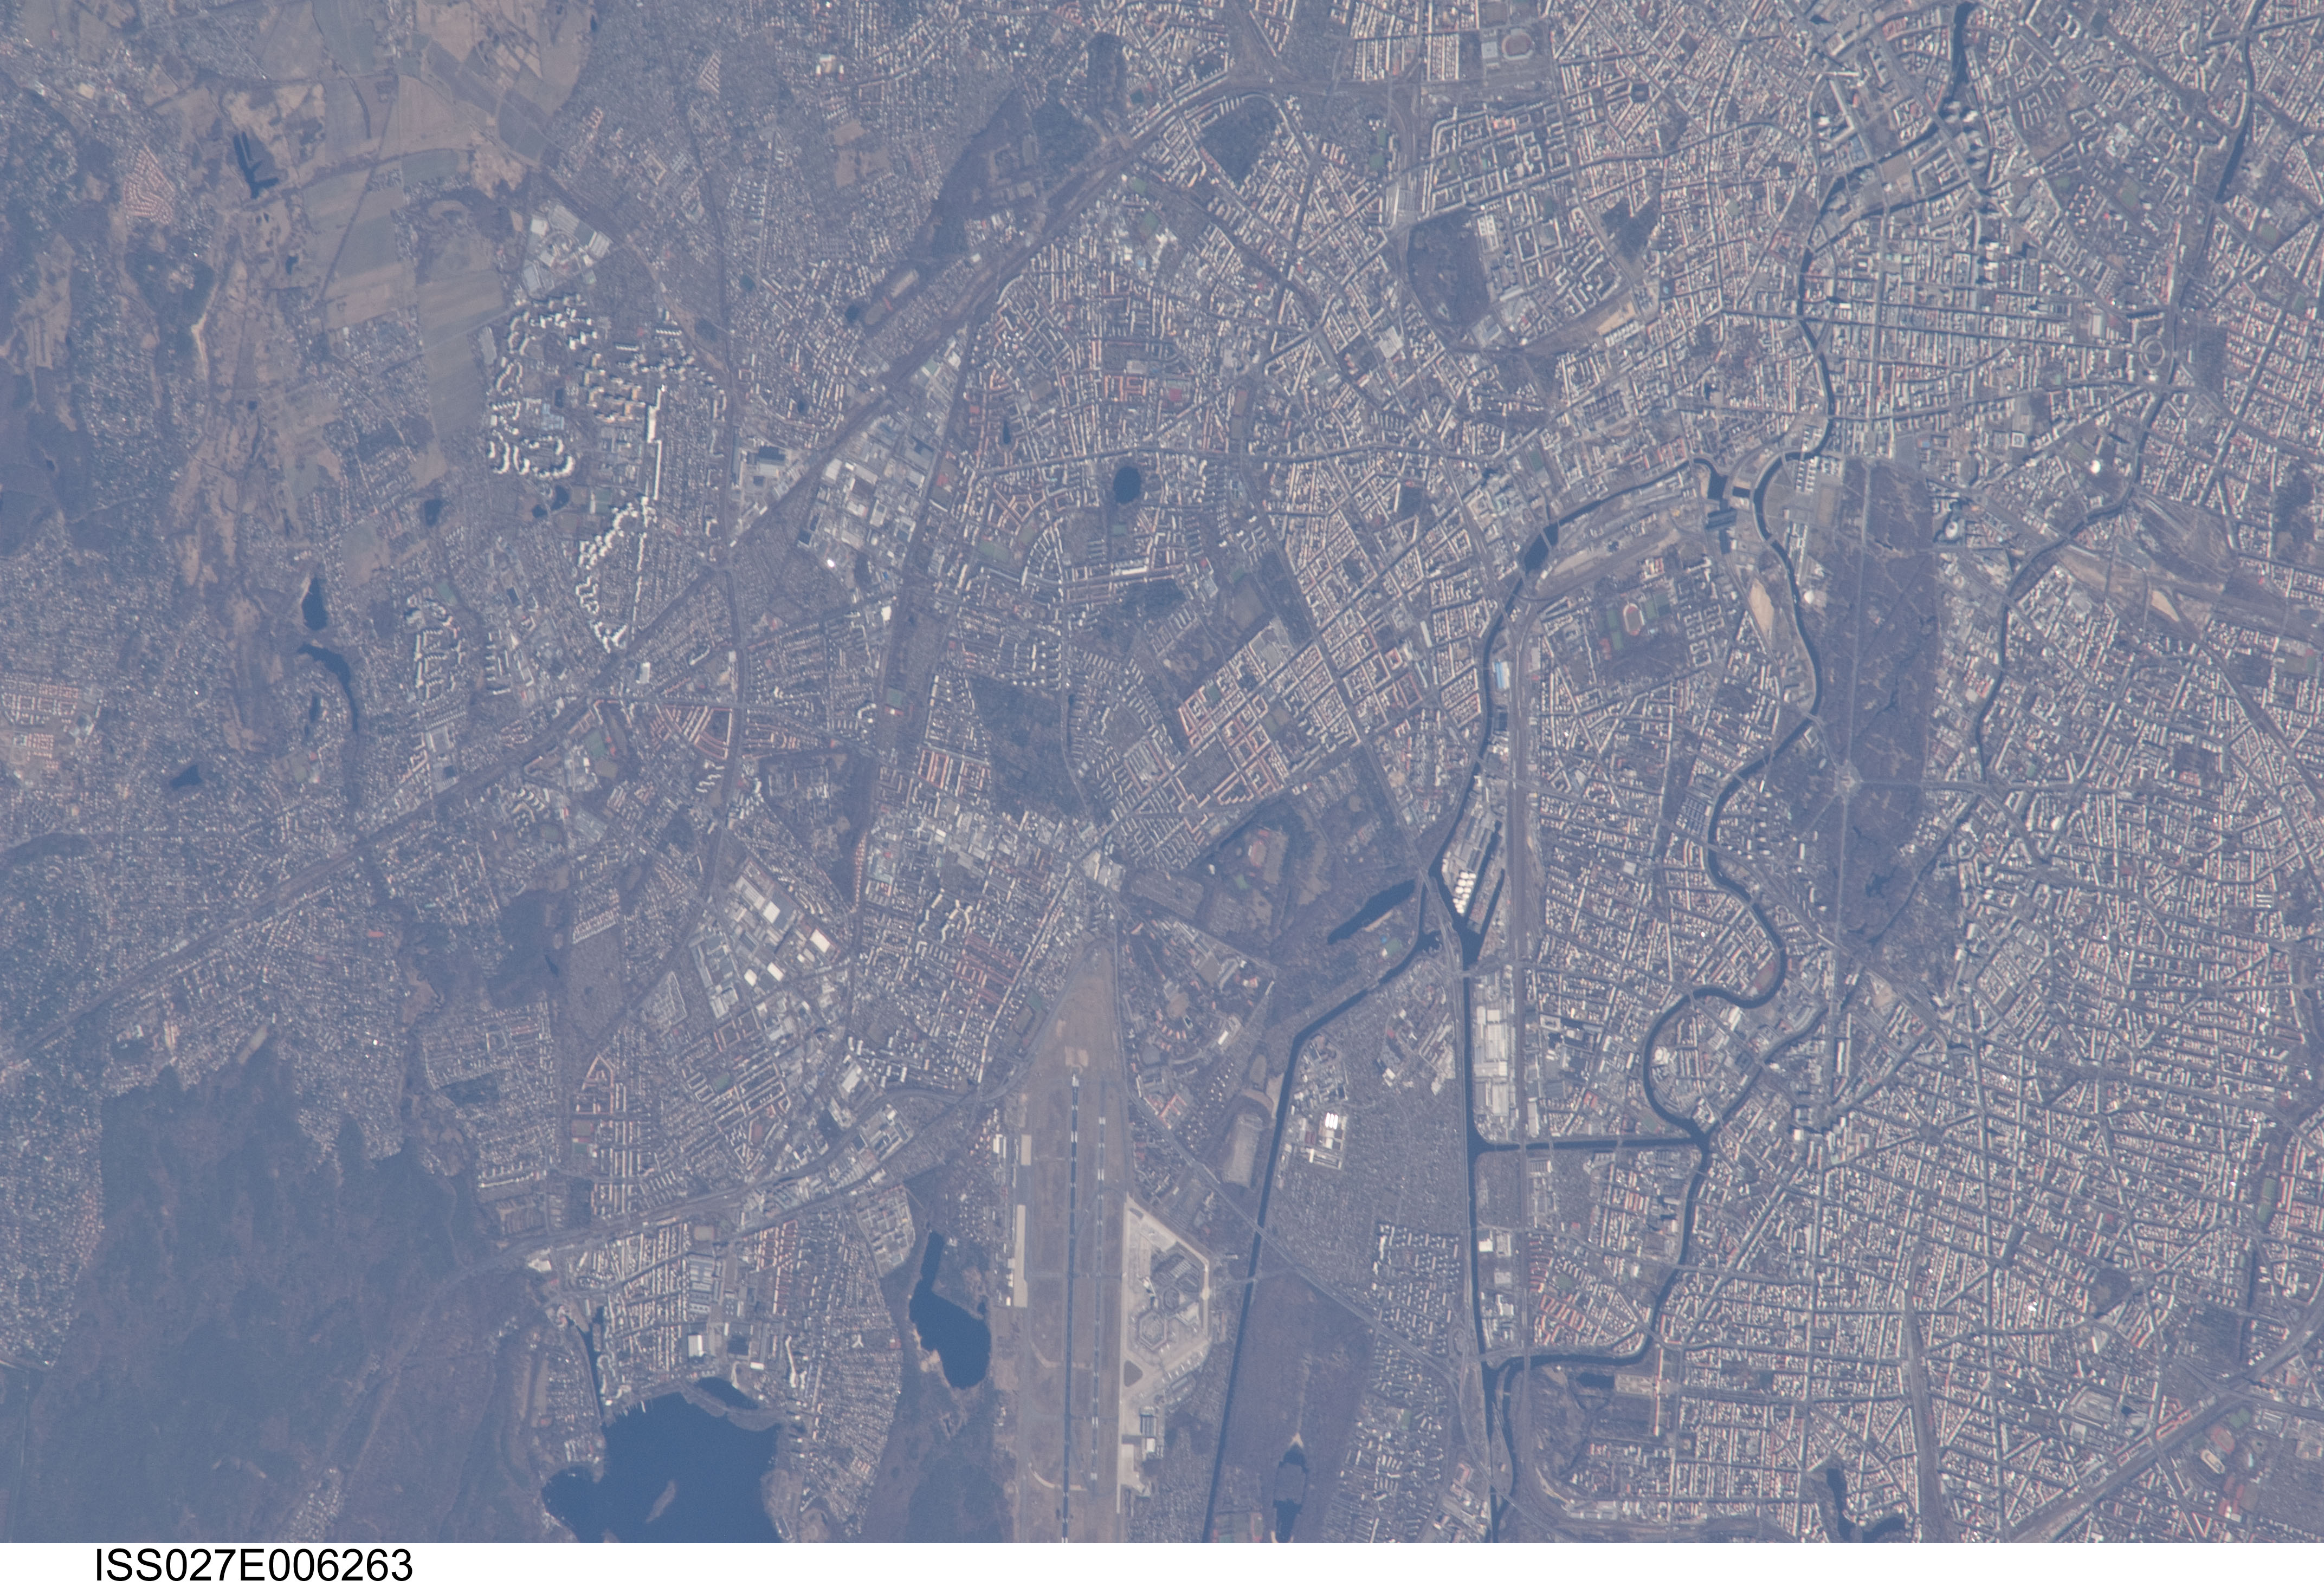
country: GERMANY
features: BERLIN, SPREE R., HOHENZOLLERERN CAN., BERLIN-TEGEL AIRPORT, TEGELER L.
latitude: 52.5
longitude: 13.3
